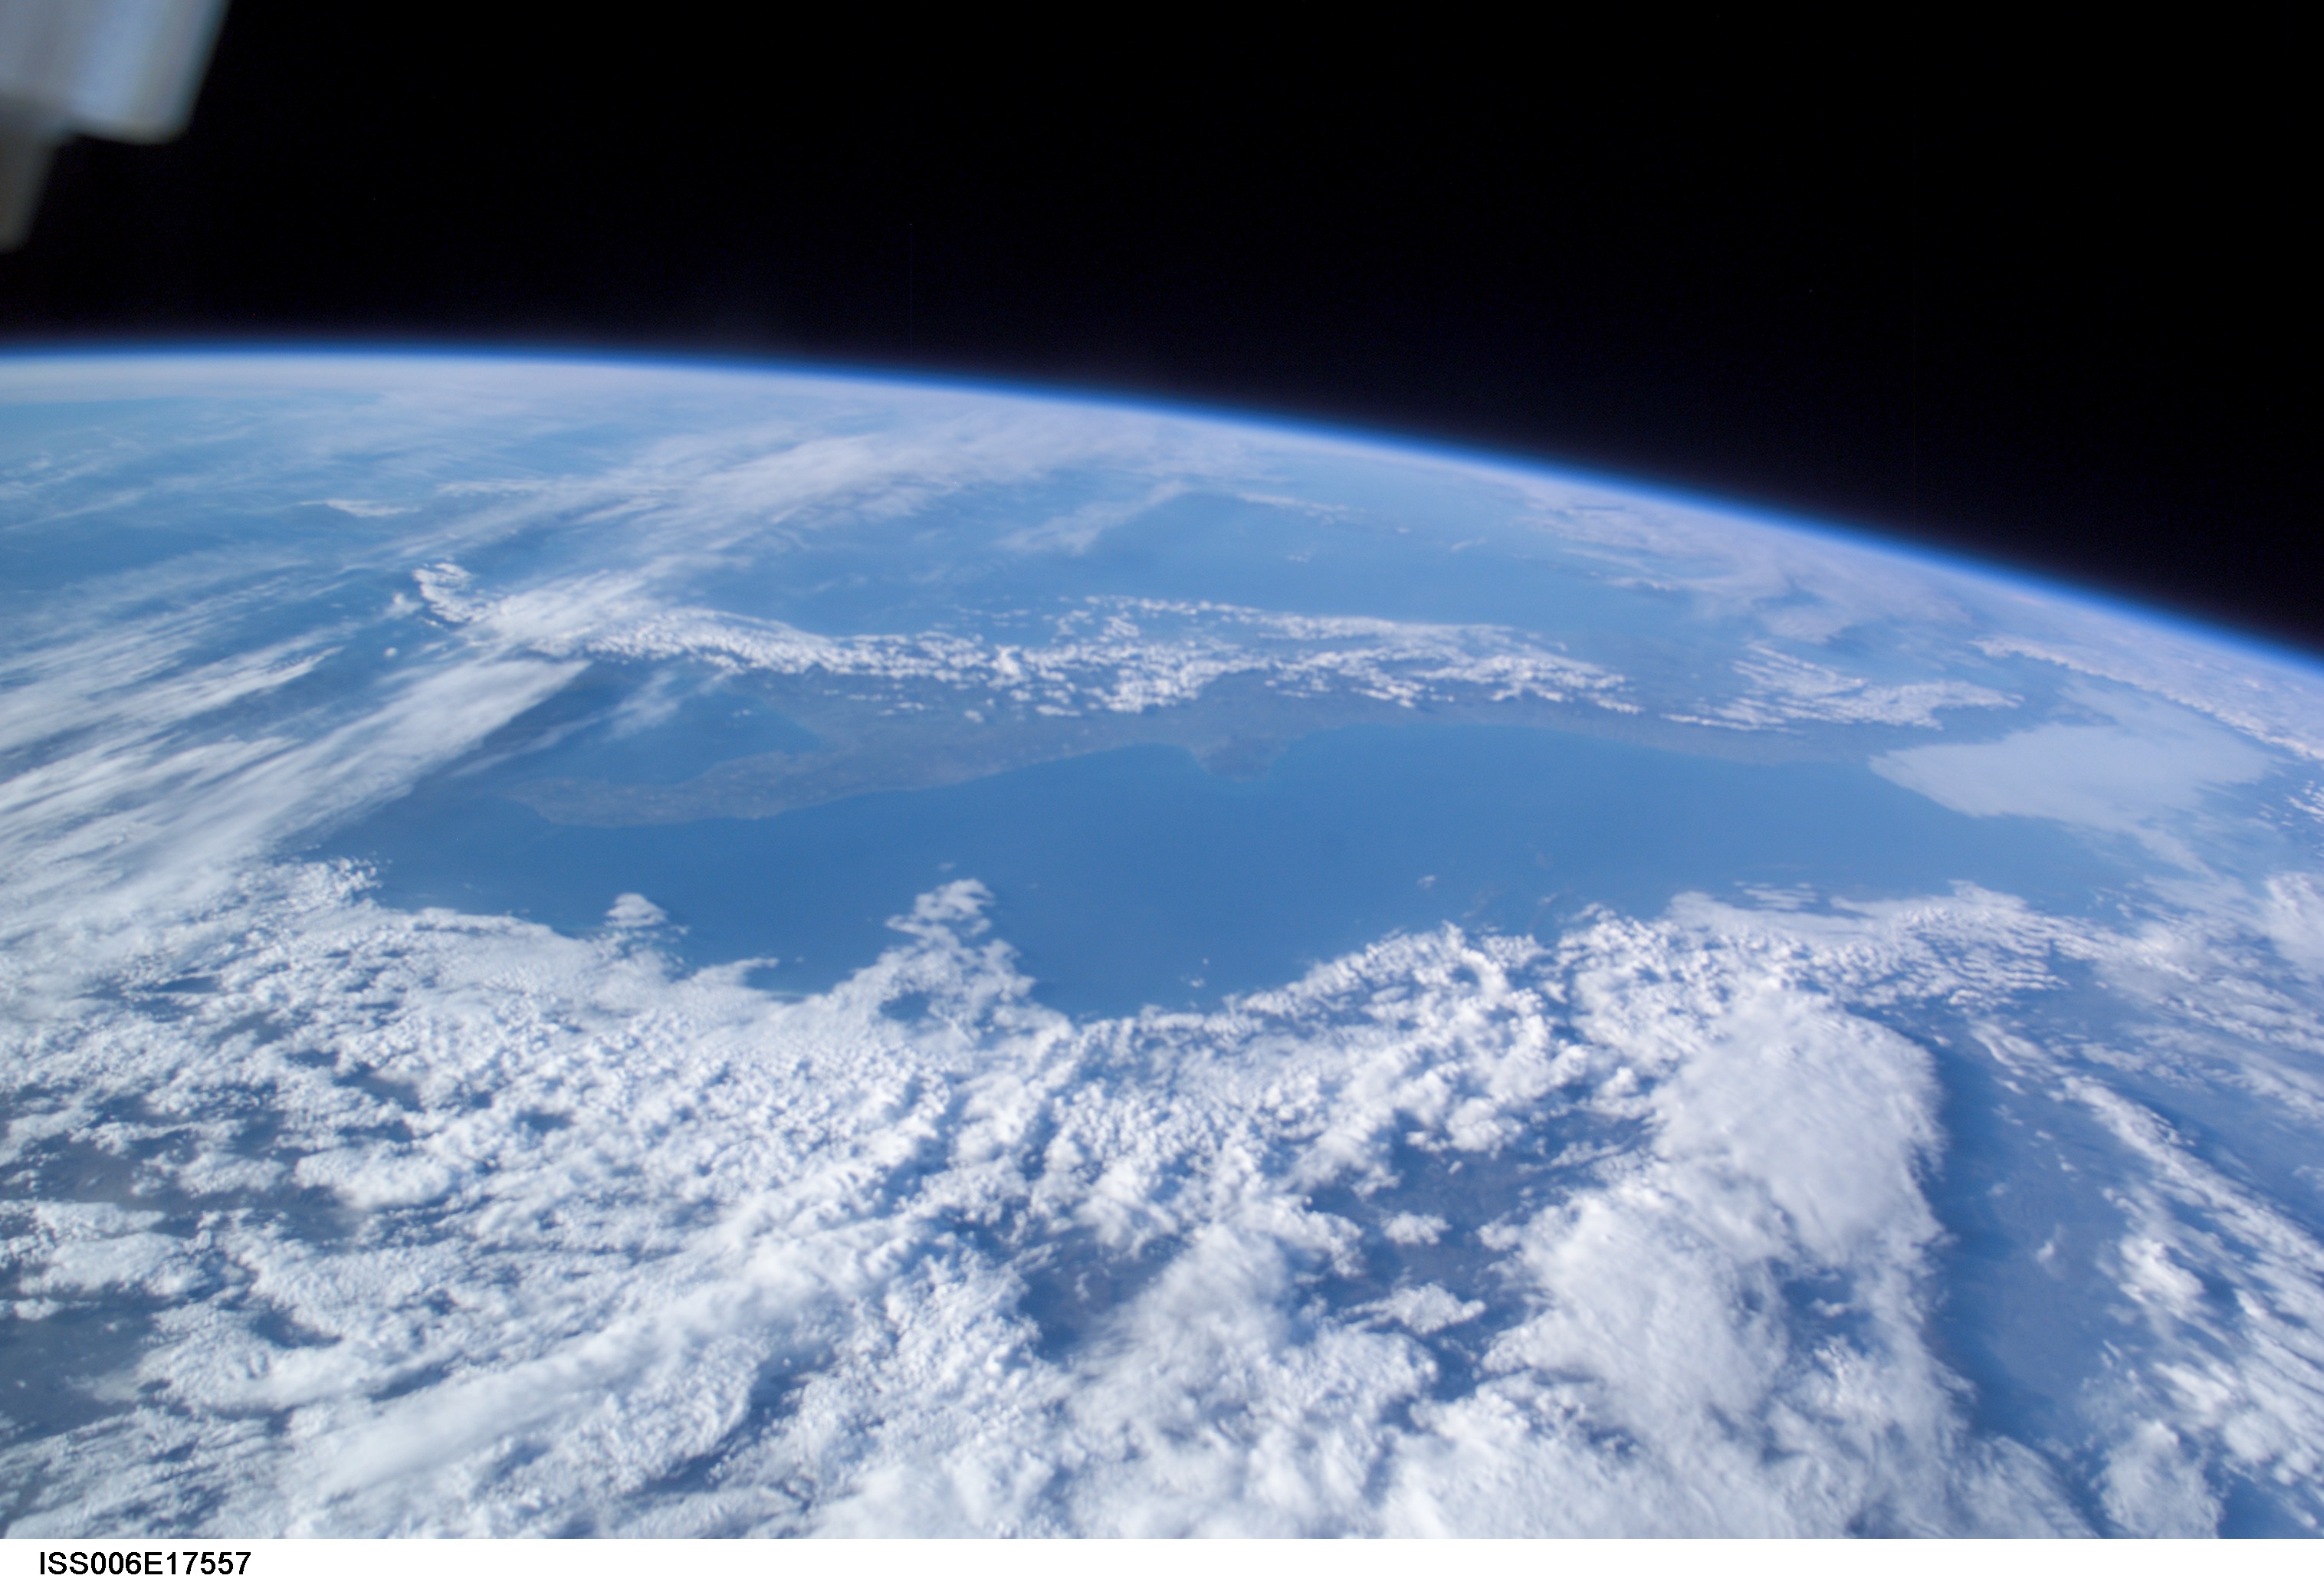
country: ROMANIA
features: ATMOSPHERIC LIMB, CL. ITALY, ADRIATIC S.
